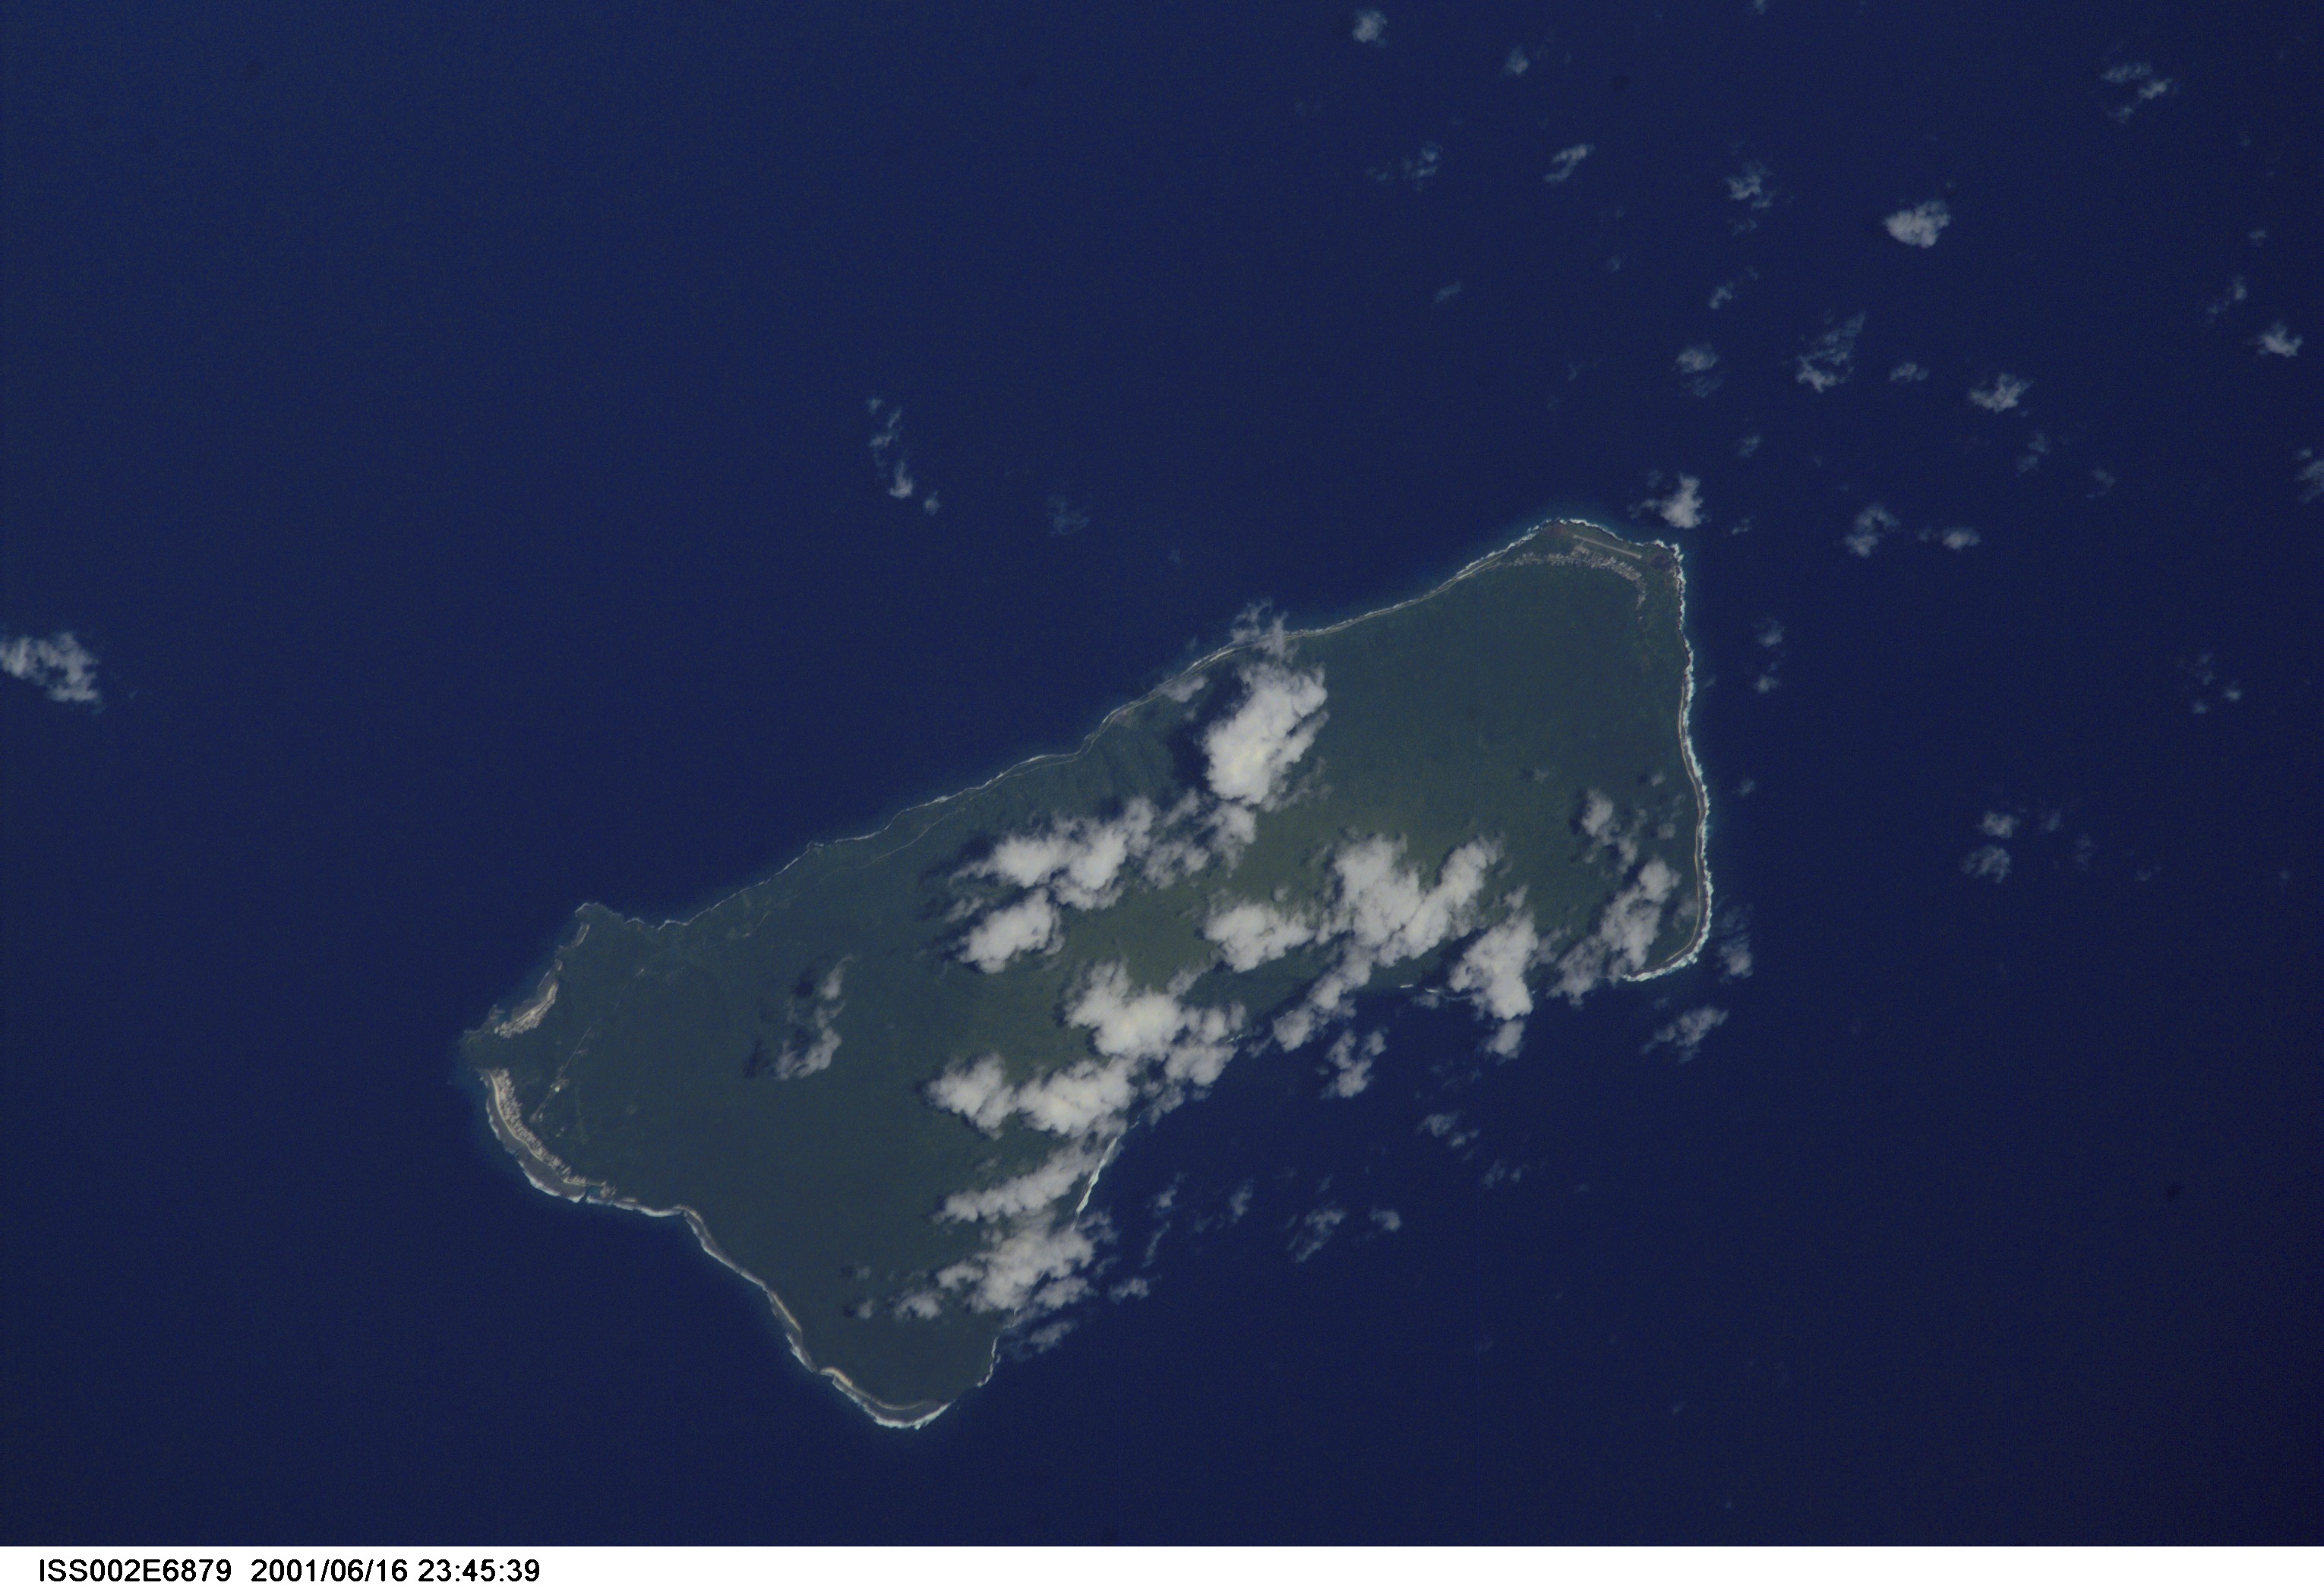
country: SAMOA ISLANDS
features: TAU
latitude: -14.0
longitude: -169.5
